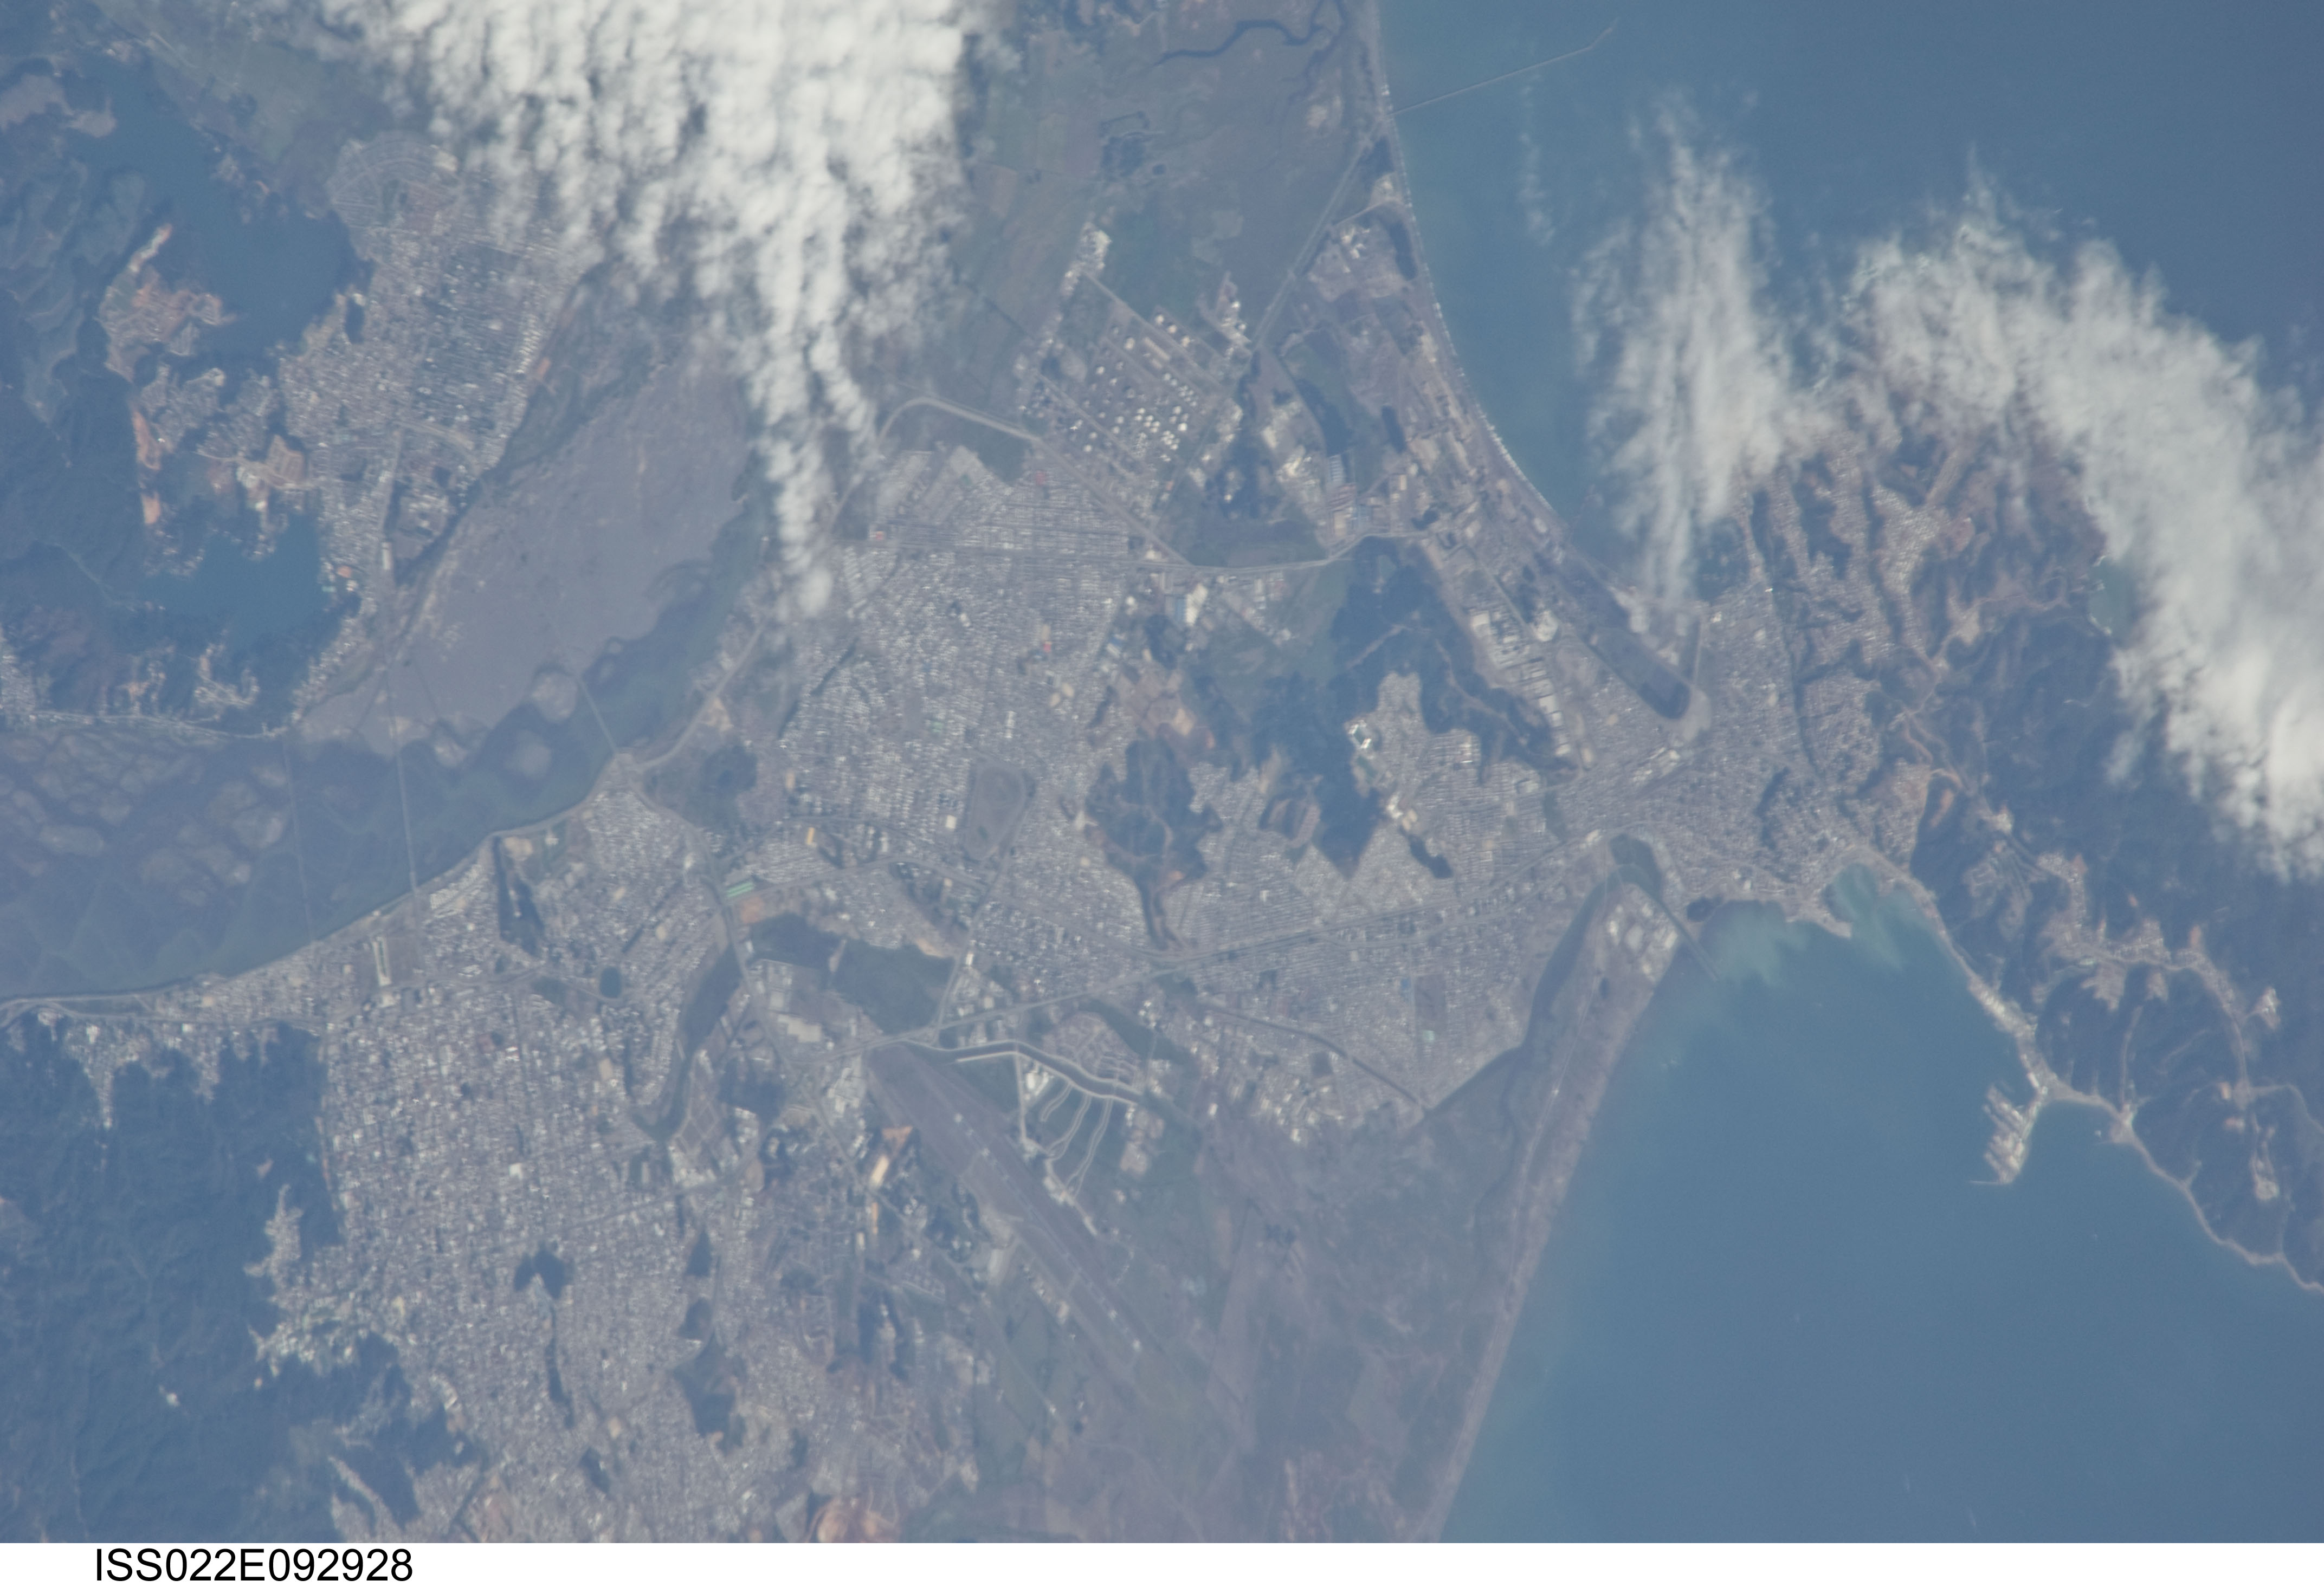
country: CHILE
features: CONCEPCION, AIRPORT, BIOBIO RIVER, BAYS, TALCAHUANO, FOREST
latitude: -36.8
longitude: -73.0
